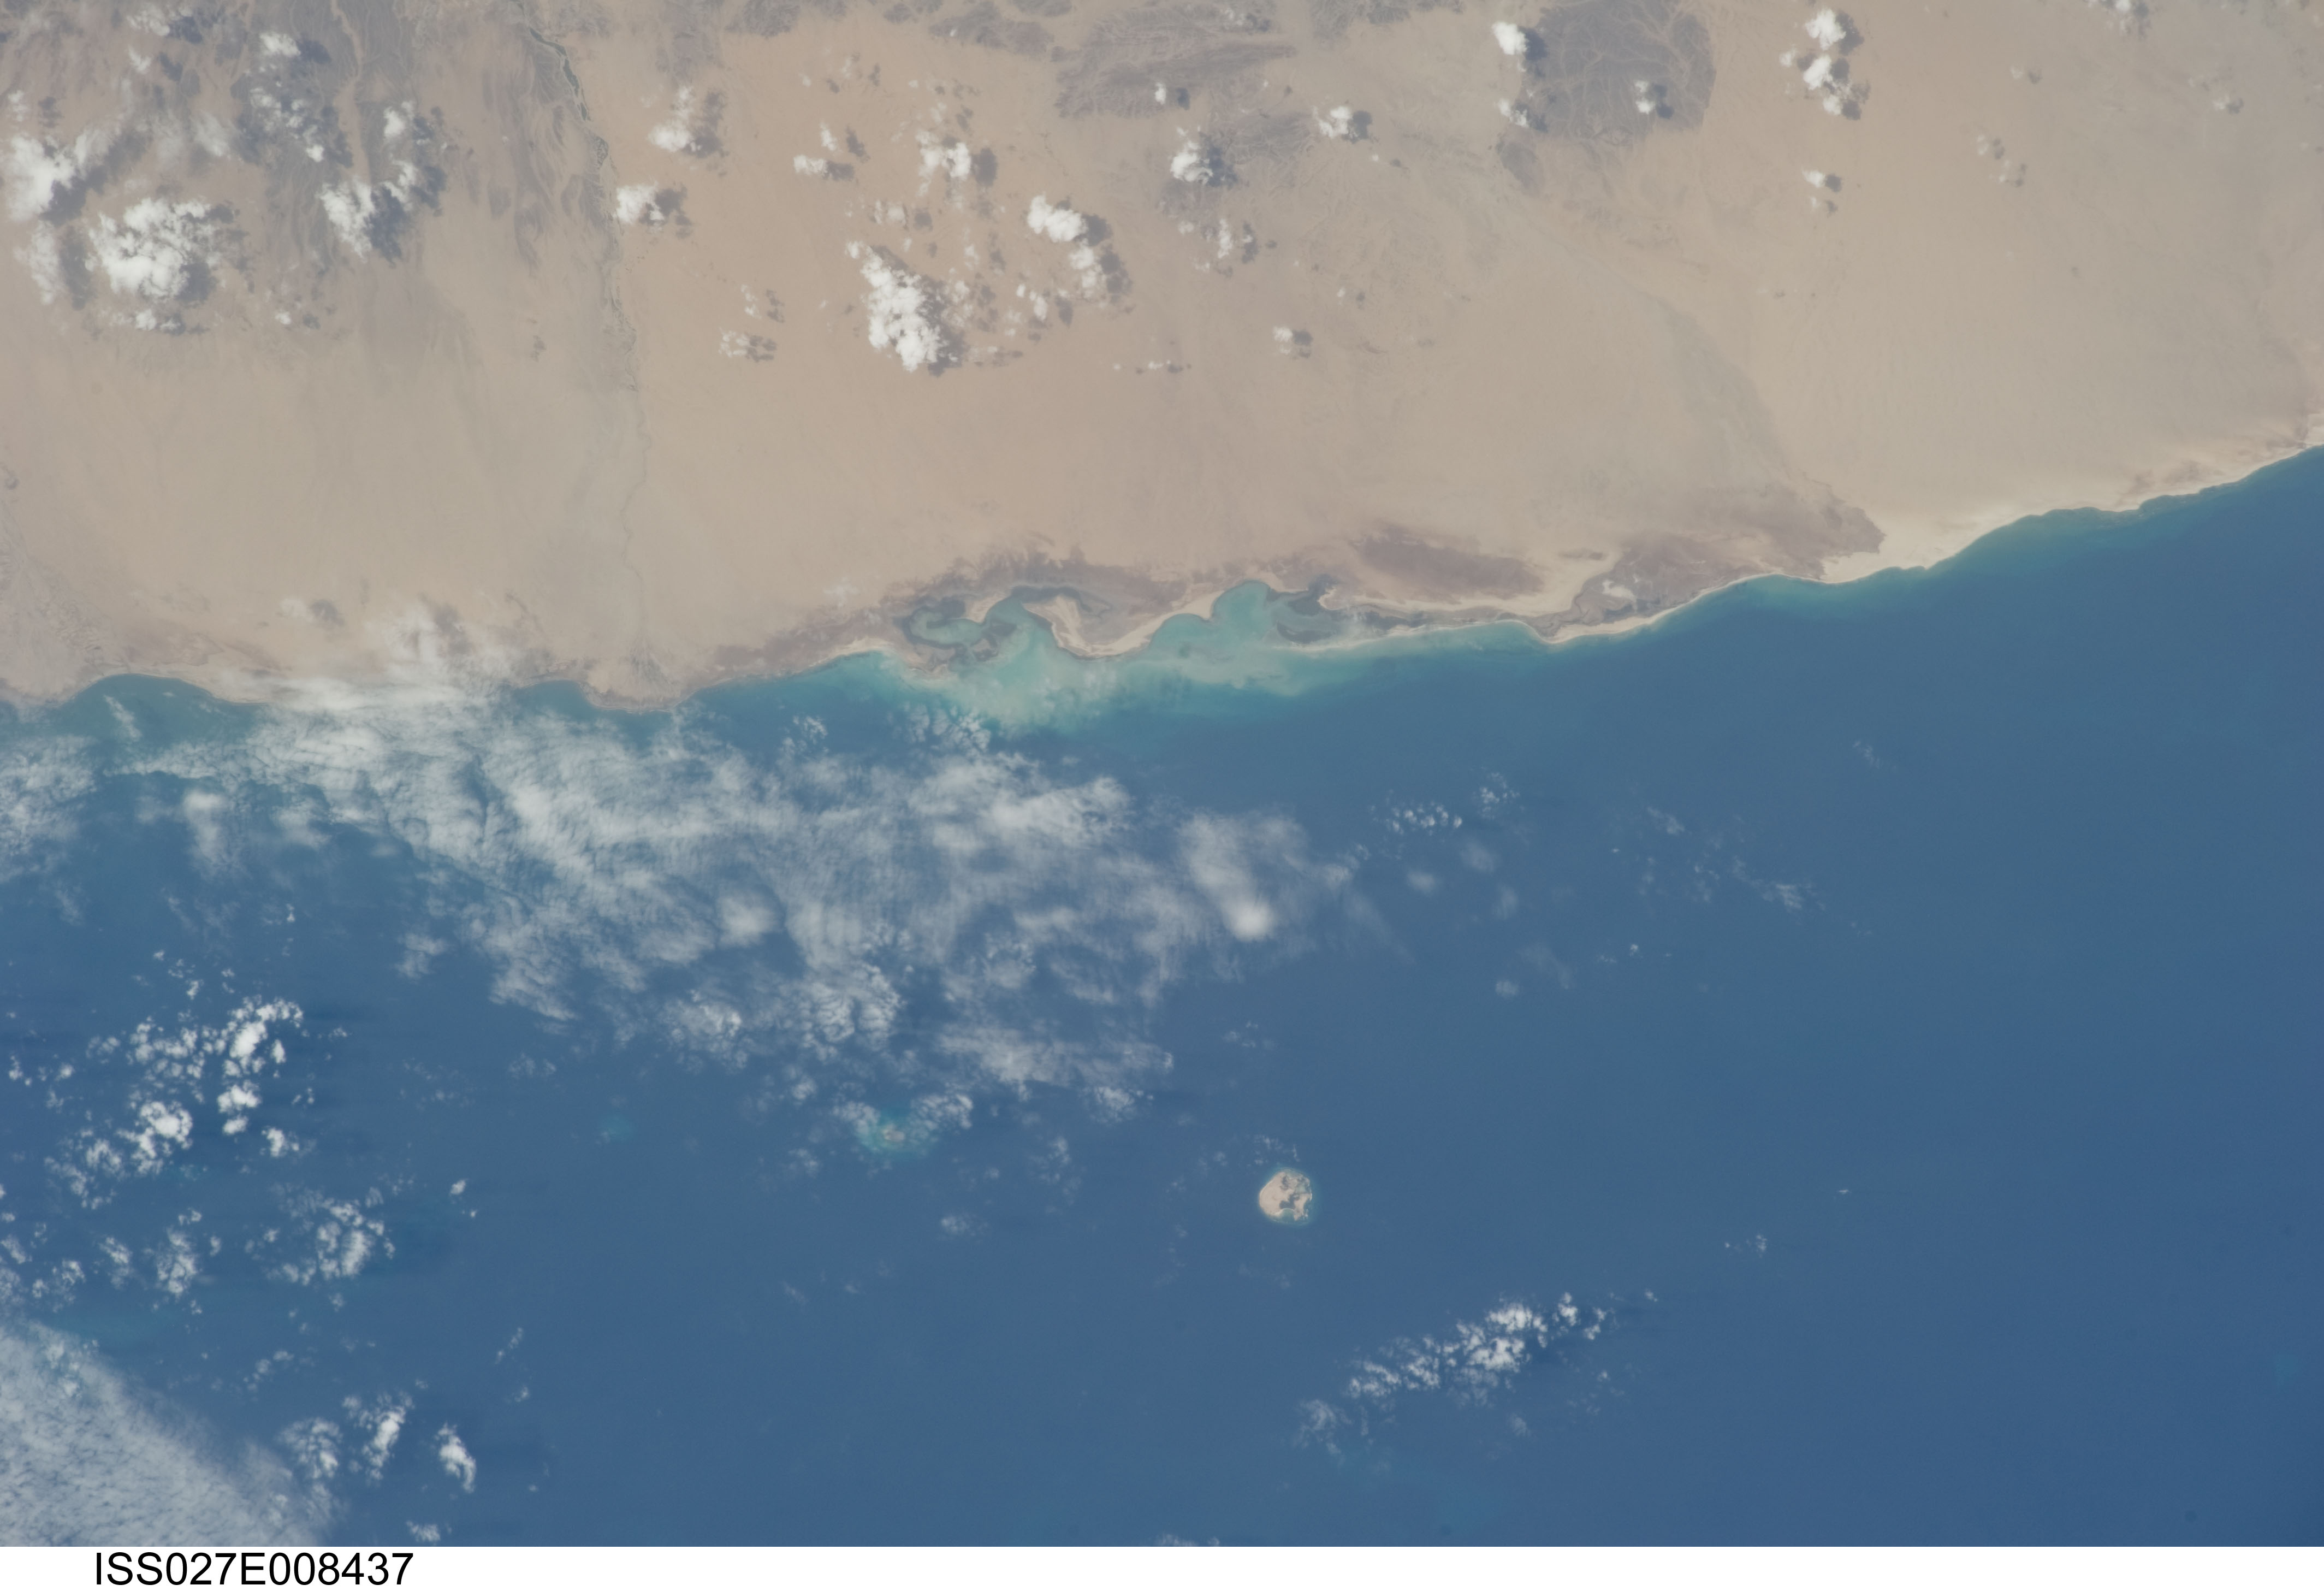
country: ERITREA
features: DIFNEIN, RED SEA
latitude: 16.6
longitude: 39.2
